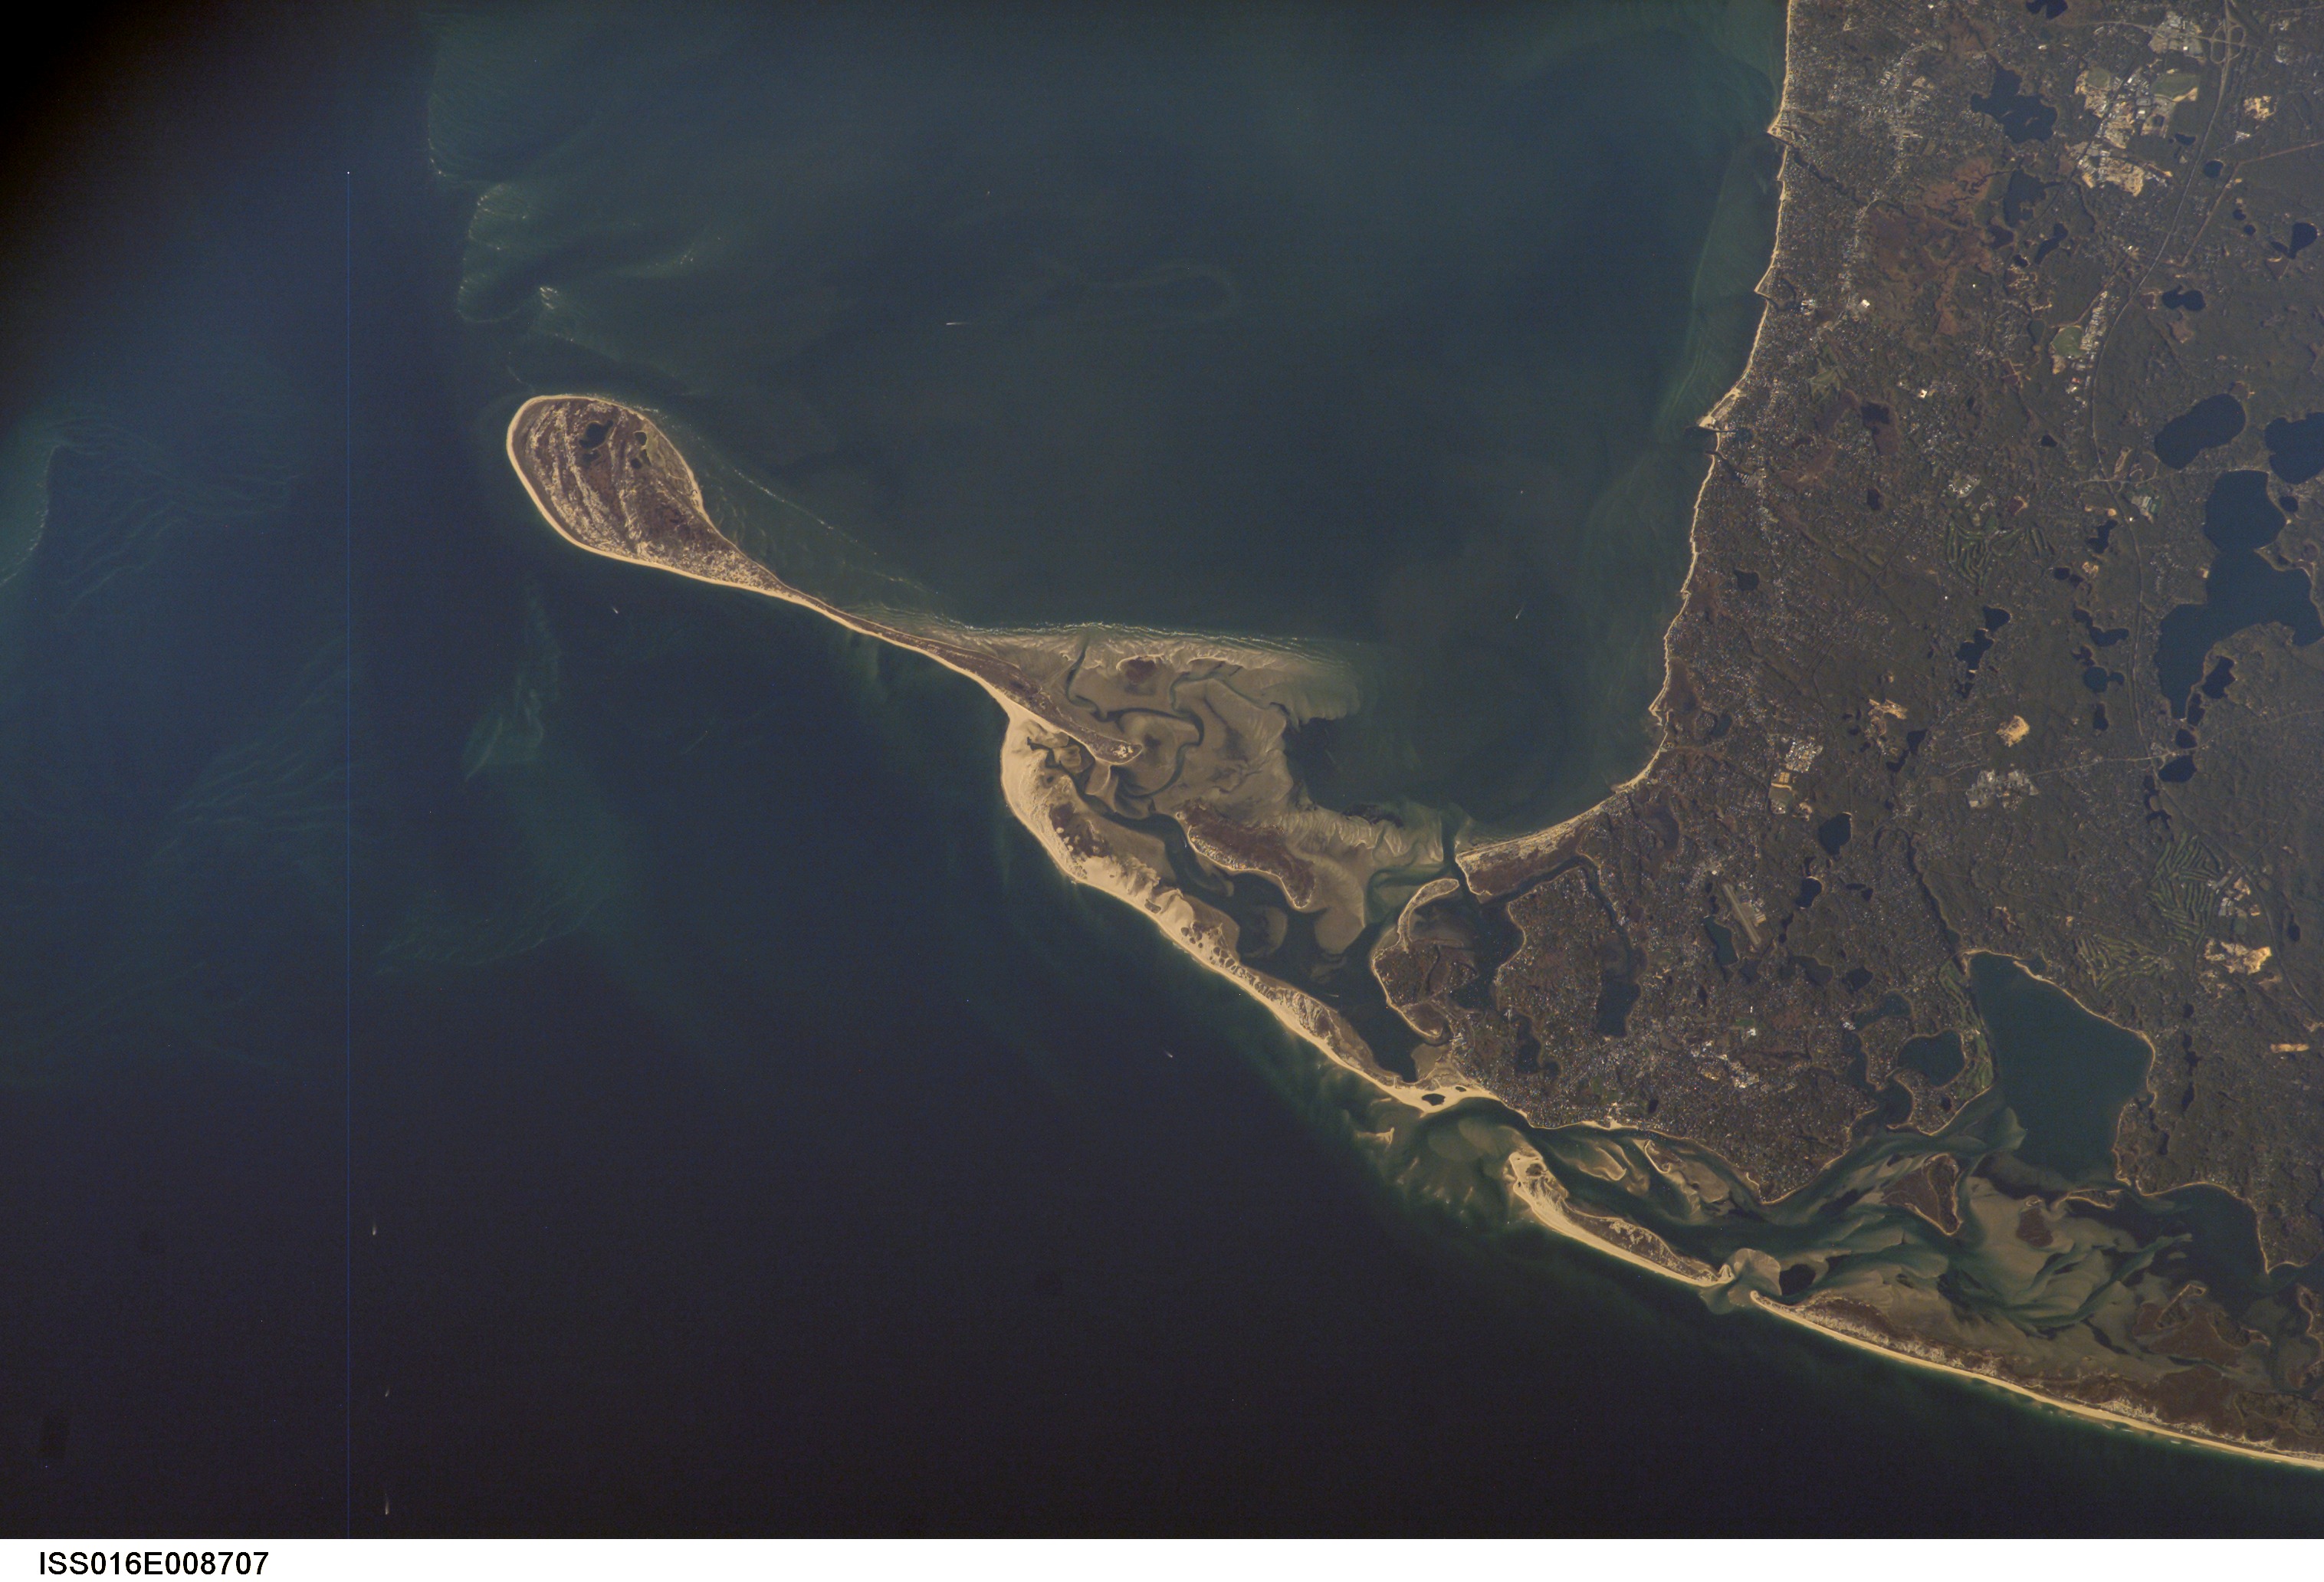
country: USA-MASSACHUSETTS
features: MONOMOY POINT, CHATHAM
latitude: 41.6
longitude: -70.0
